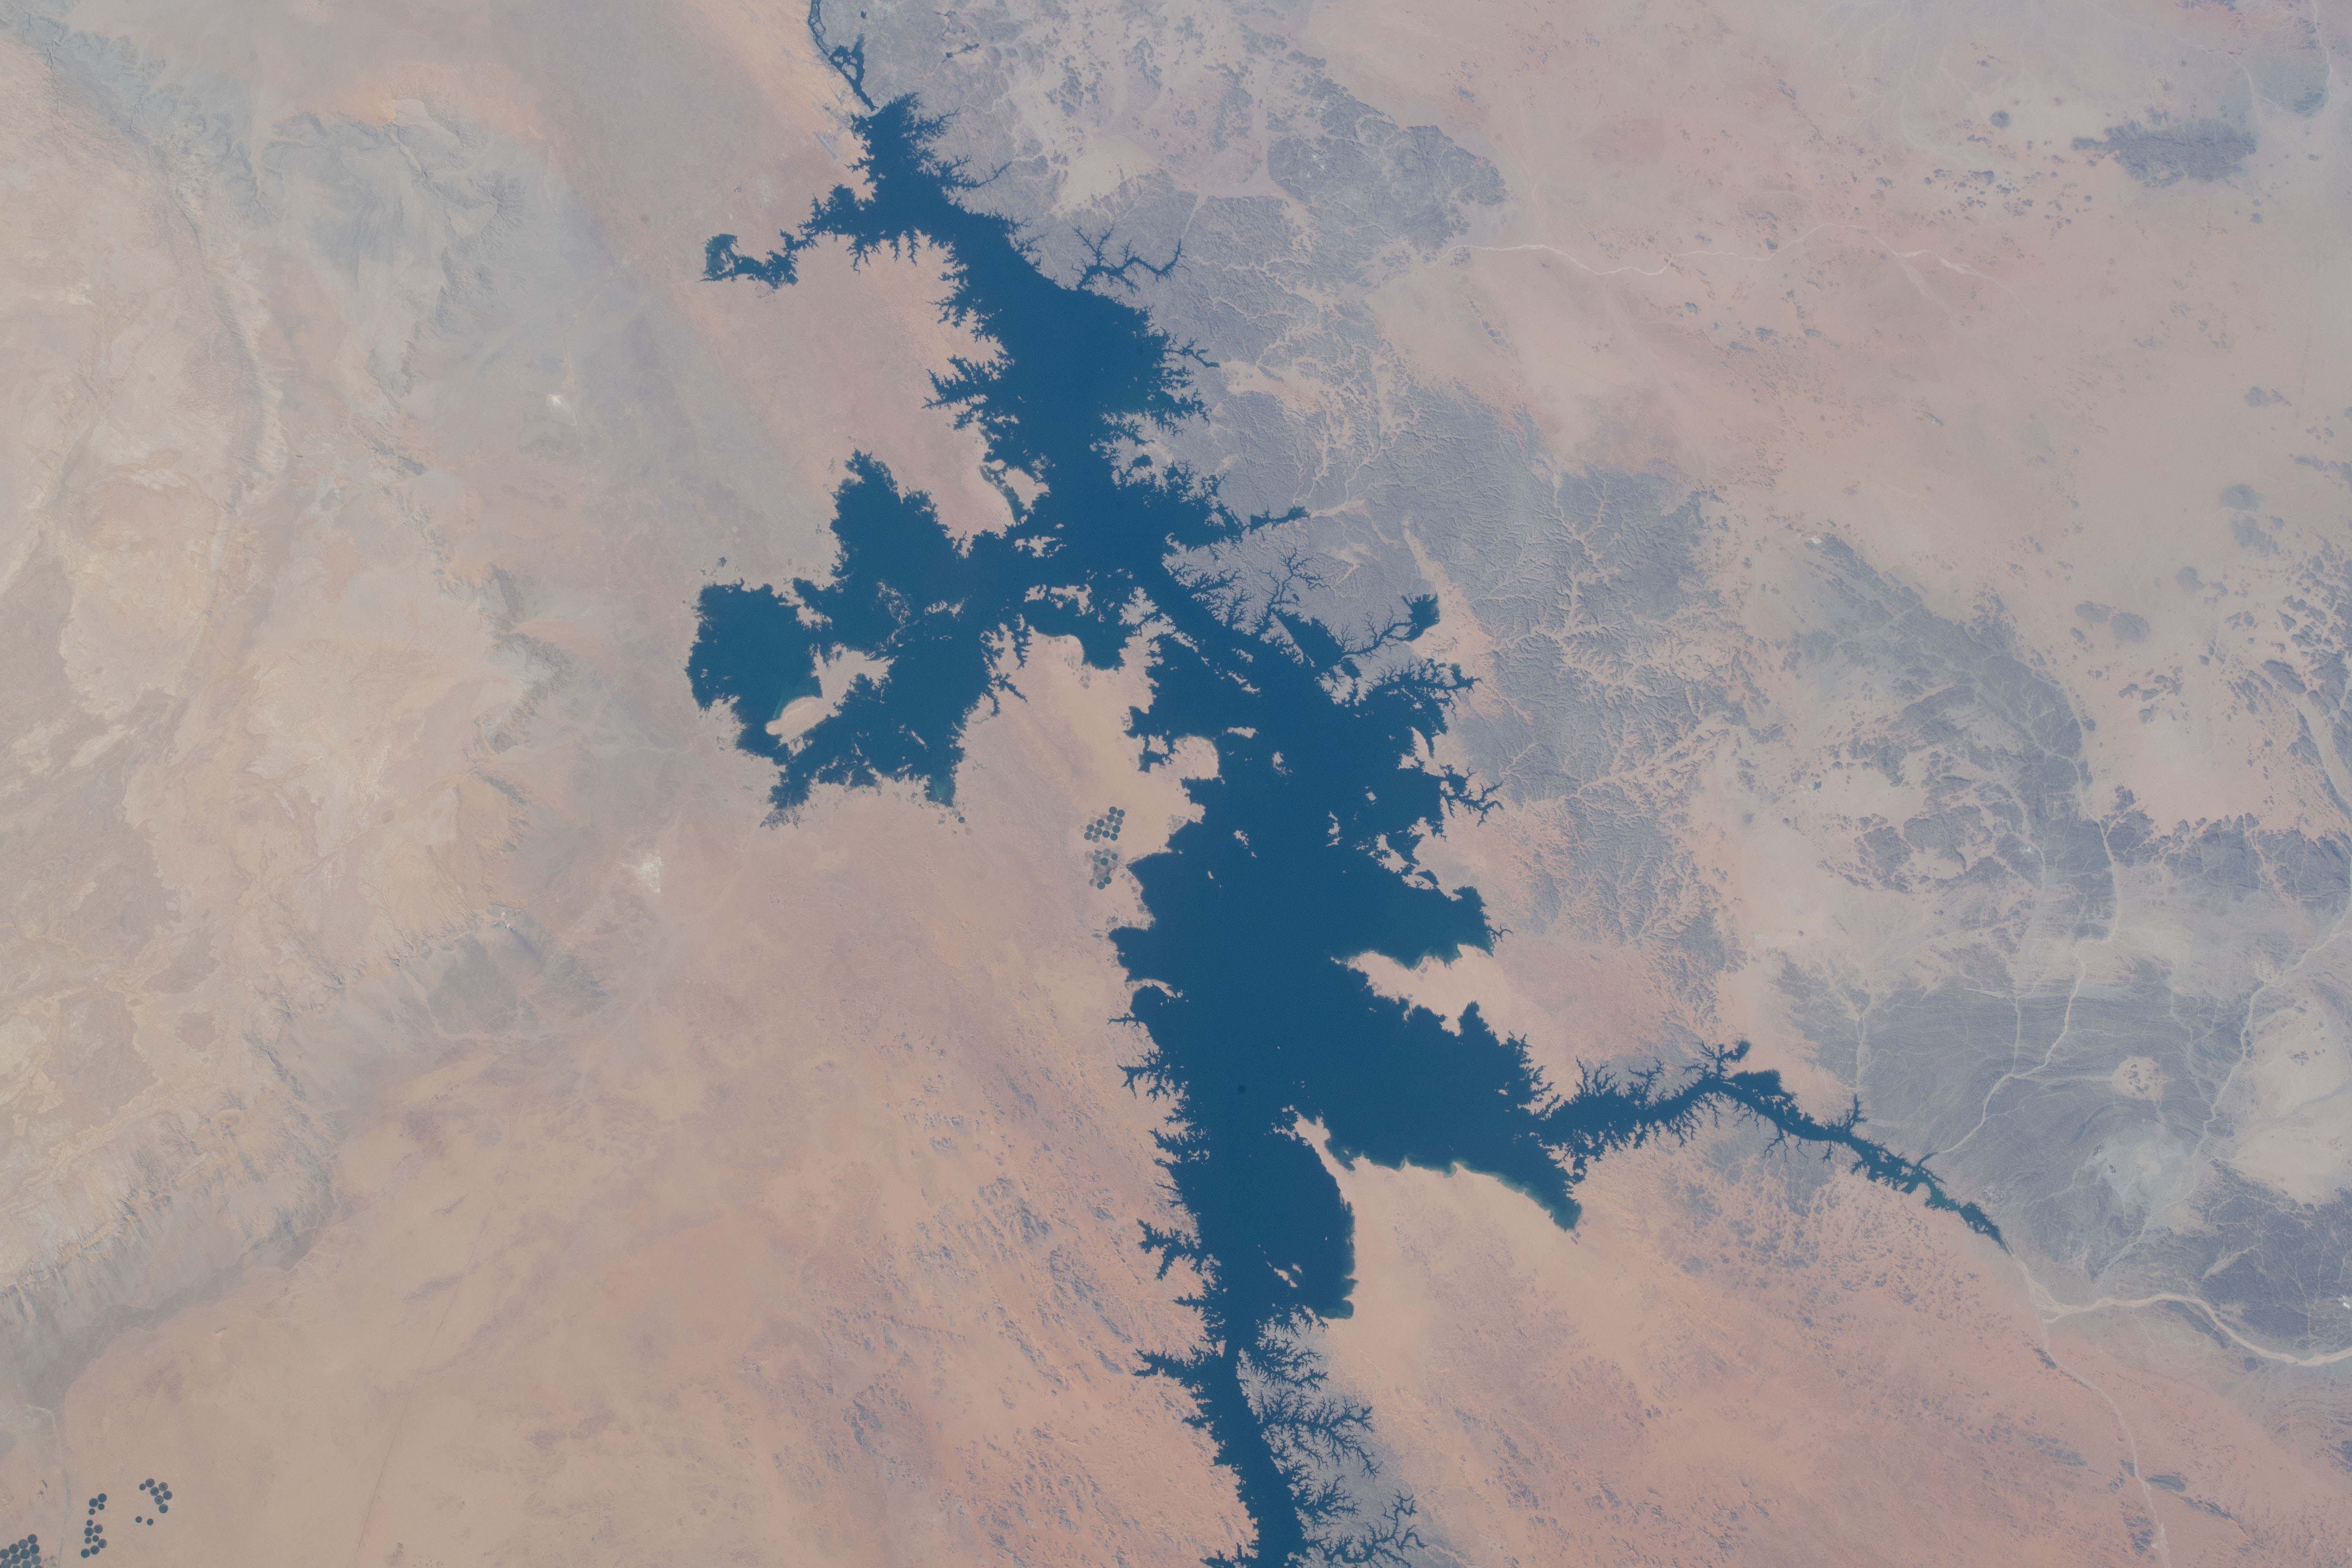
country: EGYPT
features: LAKE NASSER
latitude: 23.5
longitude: 33.0
